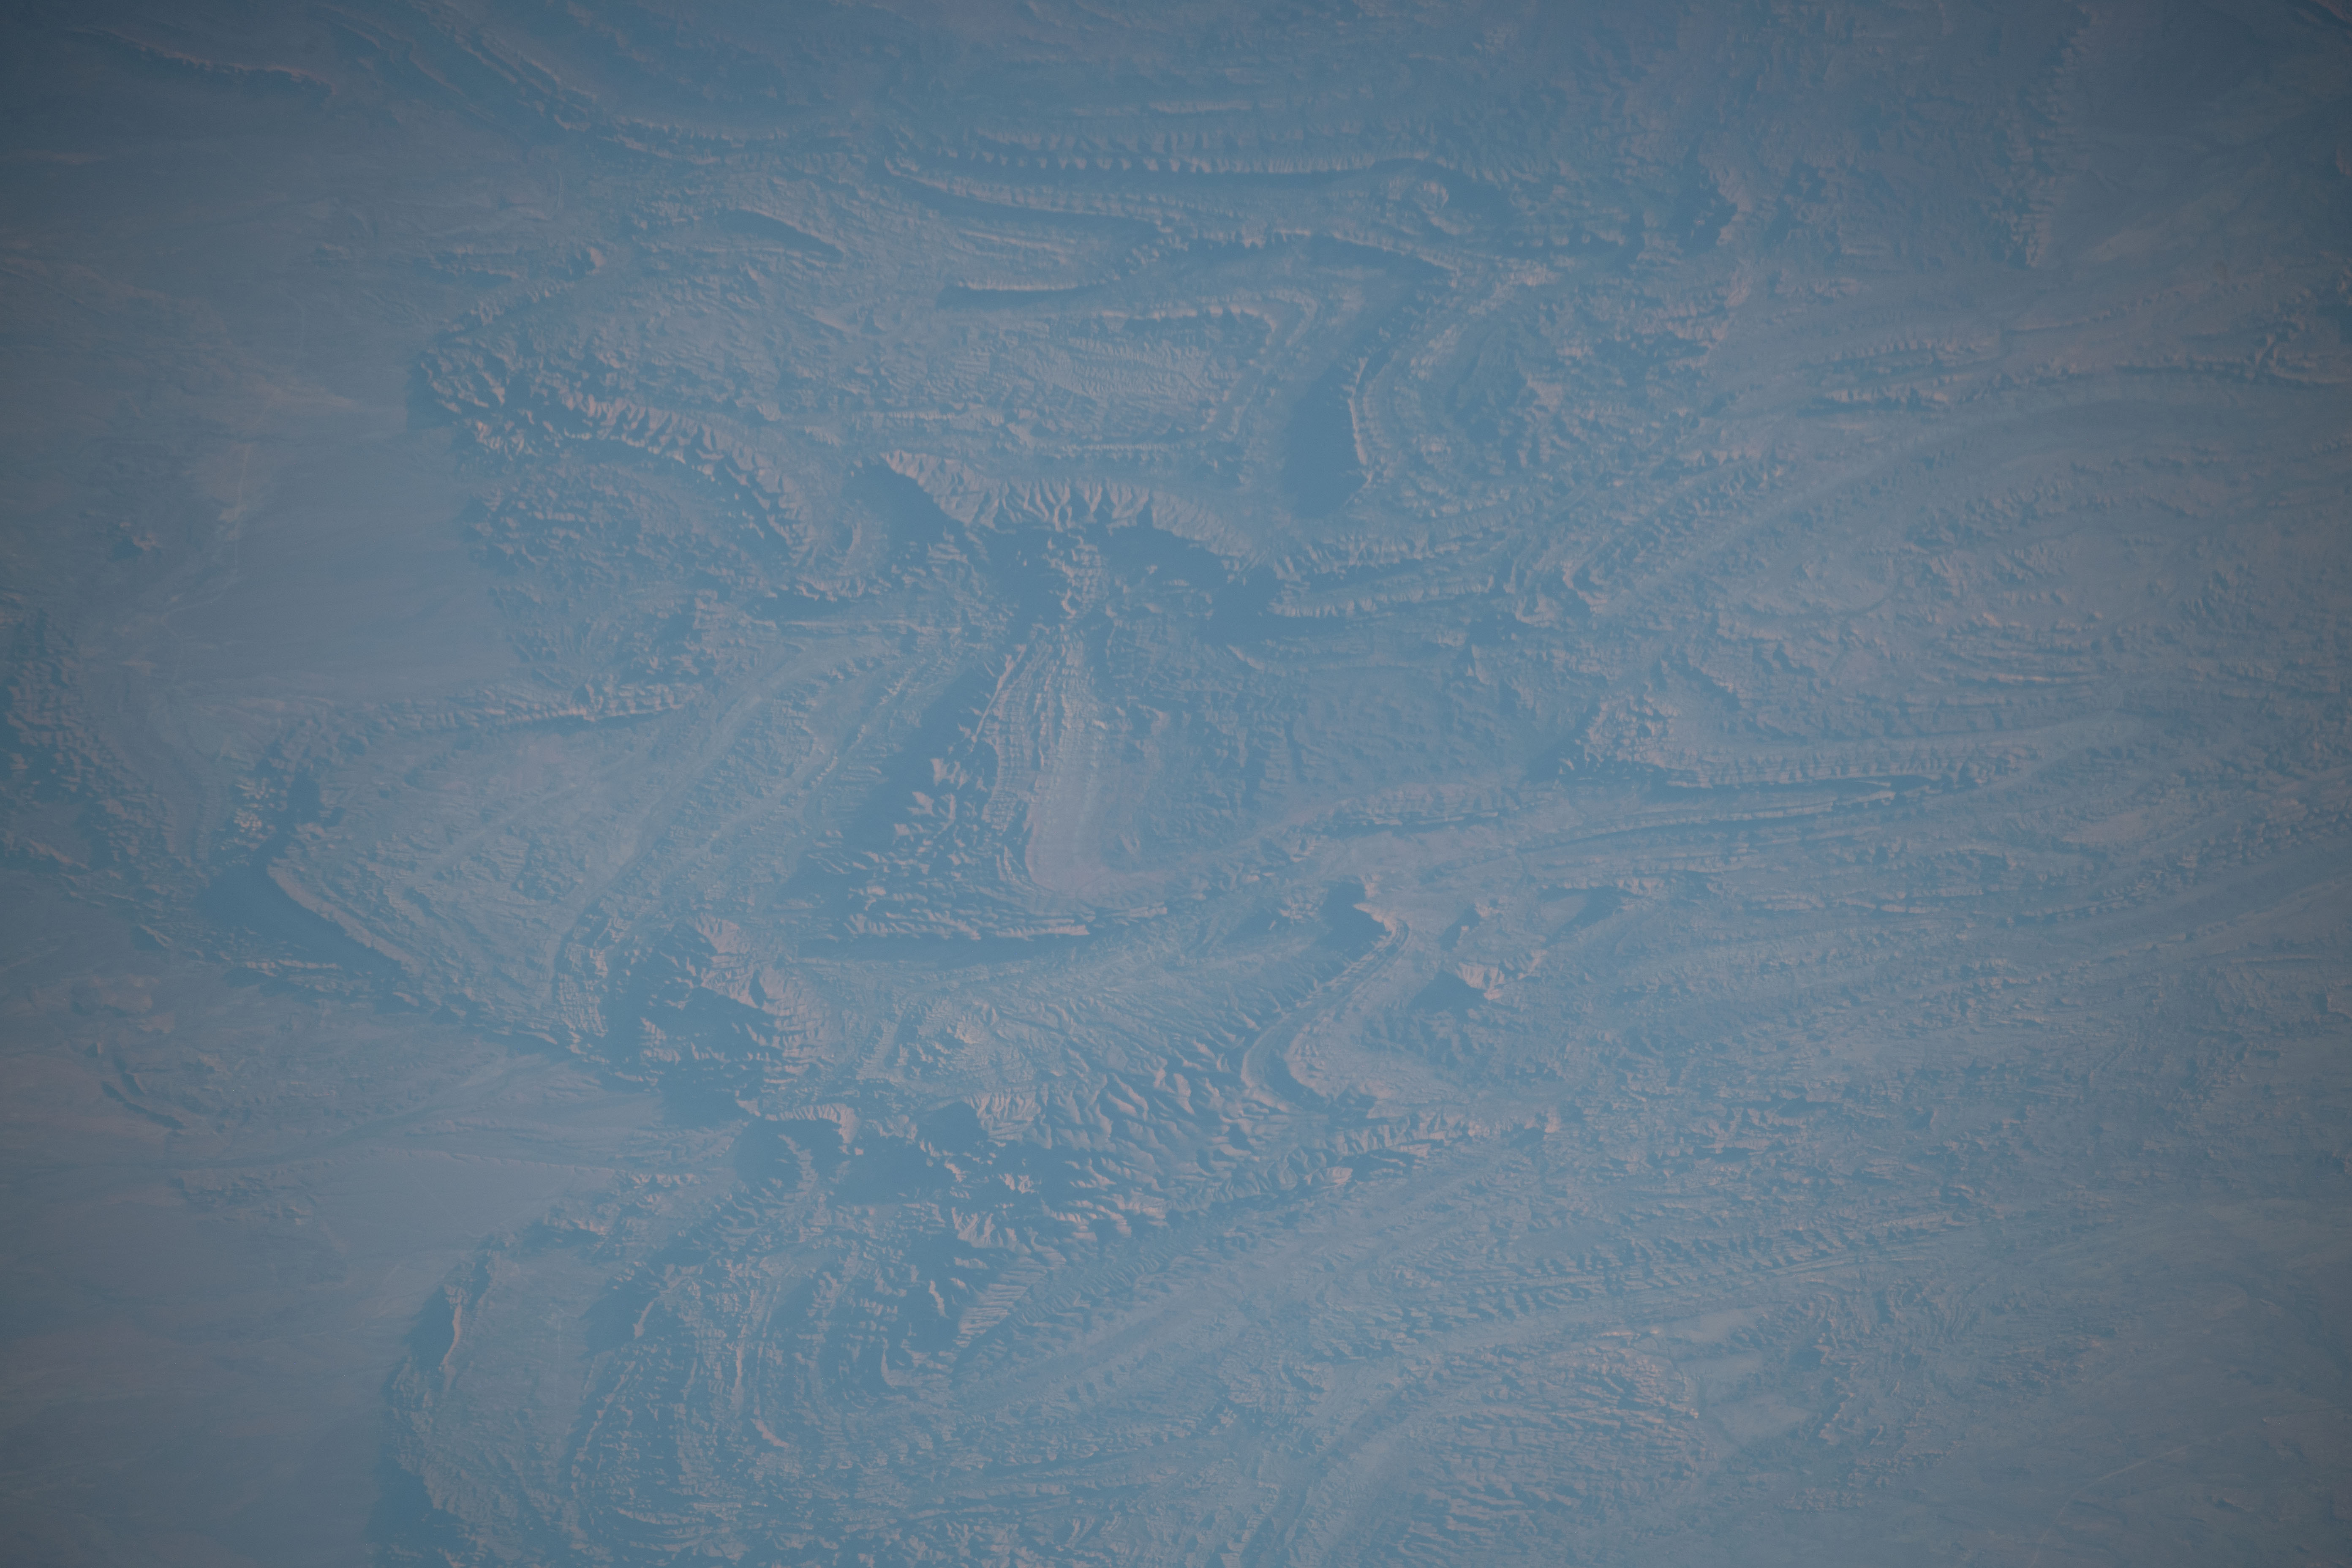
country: AUSTRALIA-SA
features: MOUNT HACK
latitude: -30.7
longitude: 138.8
